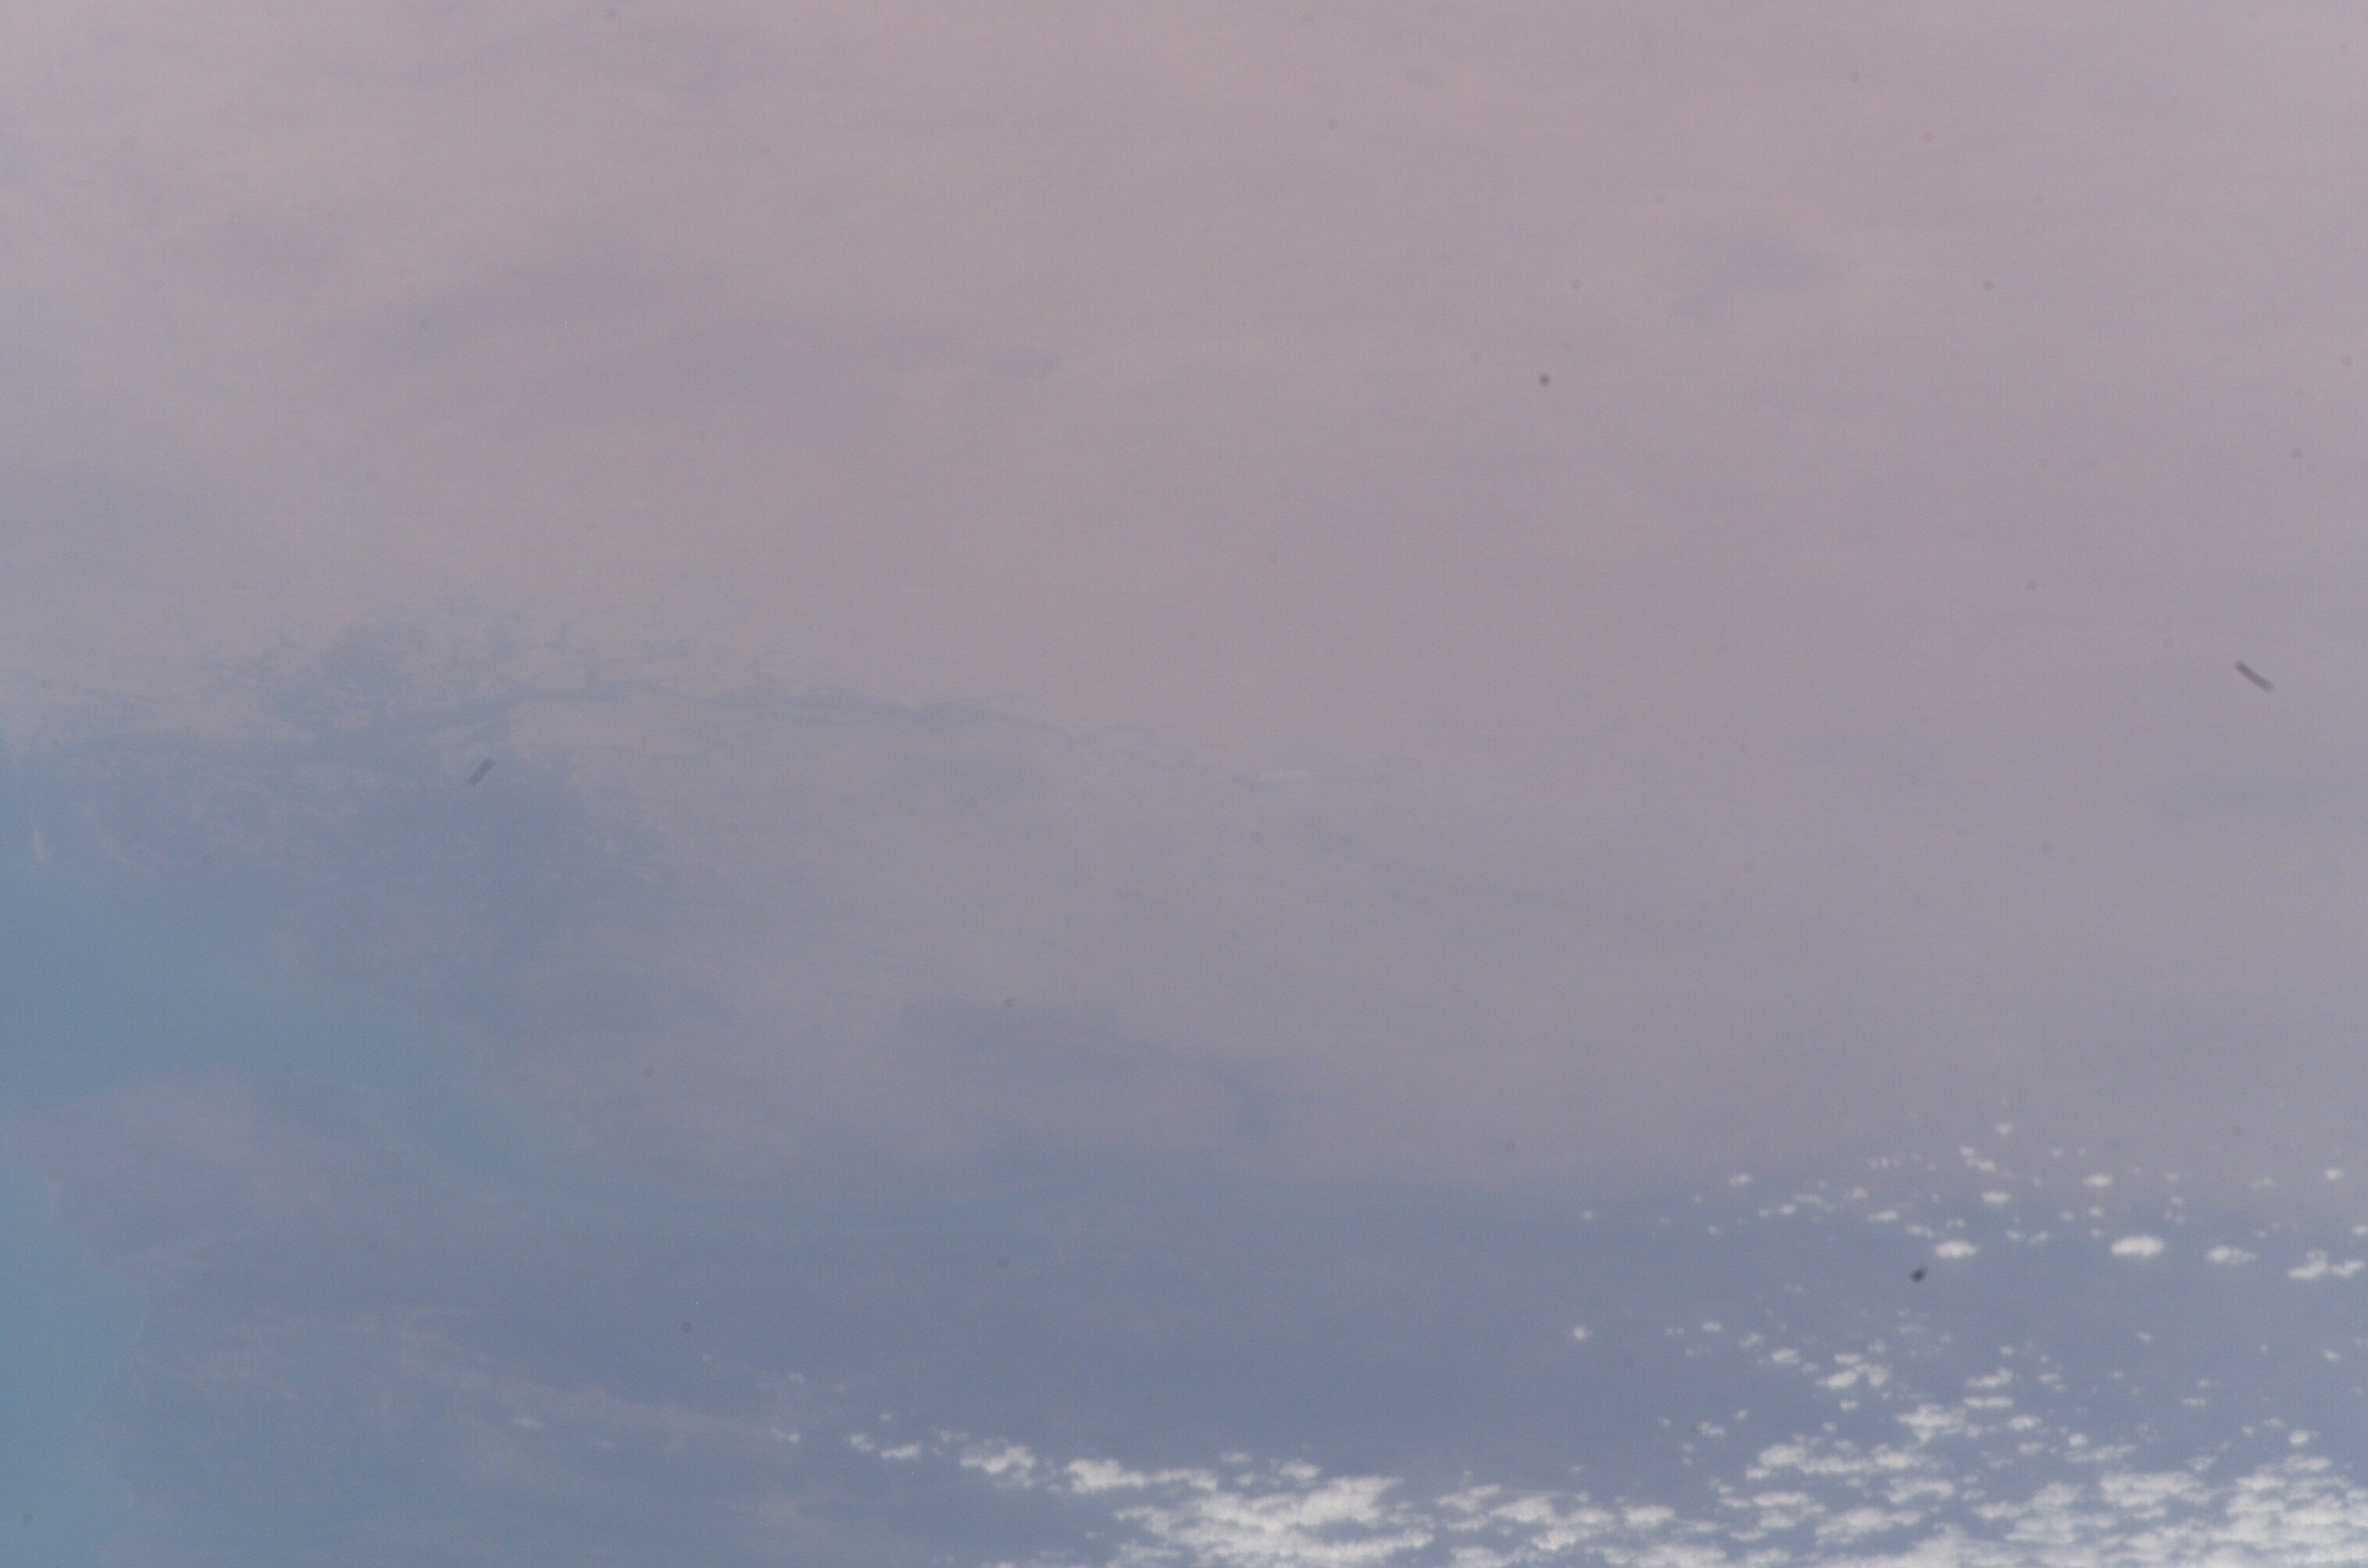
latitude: 14.0
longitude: -16.0
